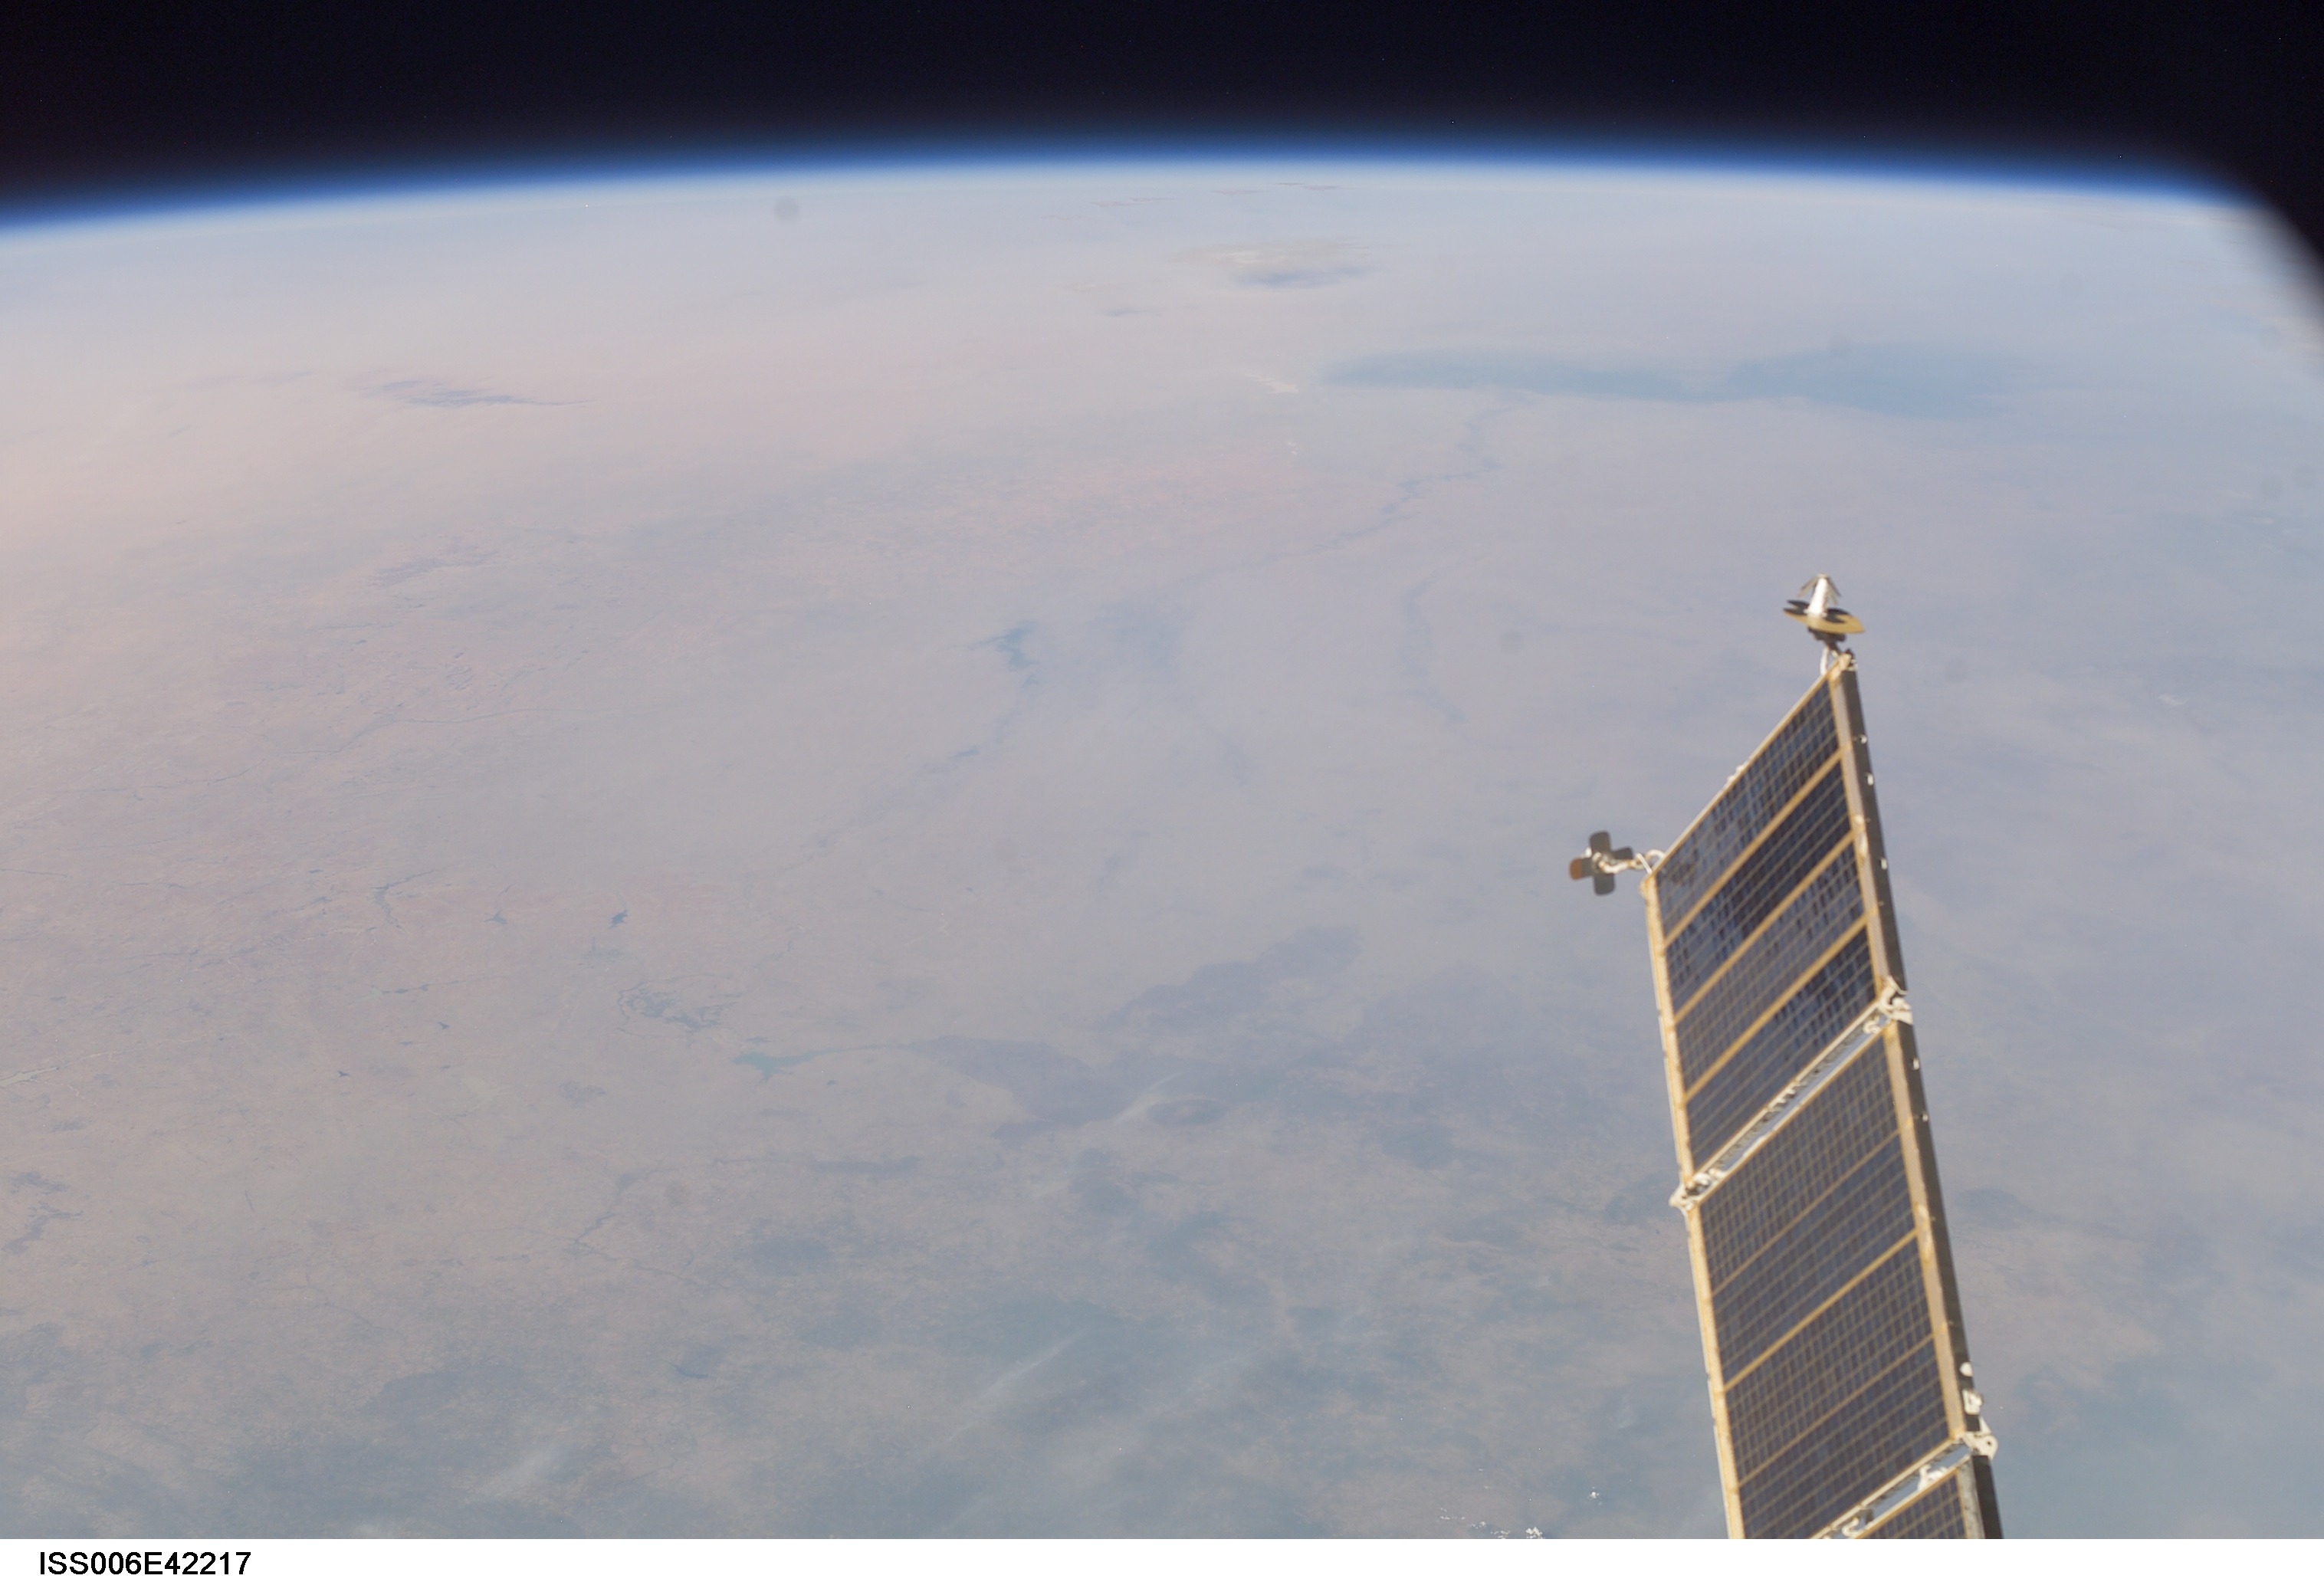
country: NIGERIA
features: PAN-LAKE CHAD, SOLAR PANEL
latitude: 12.0
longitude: 11.0
